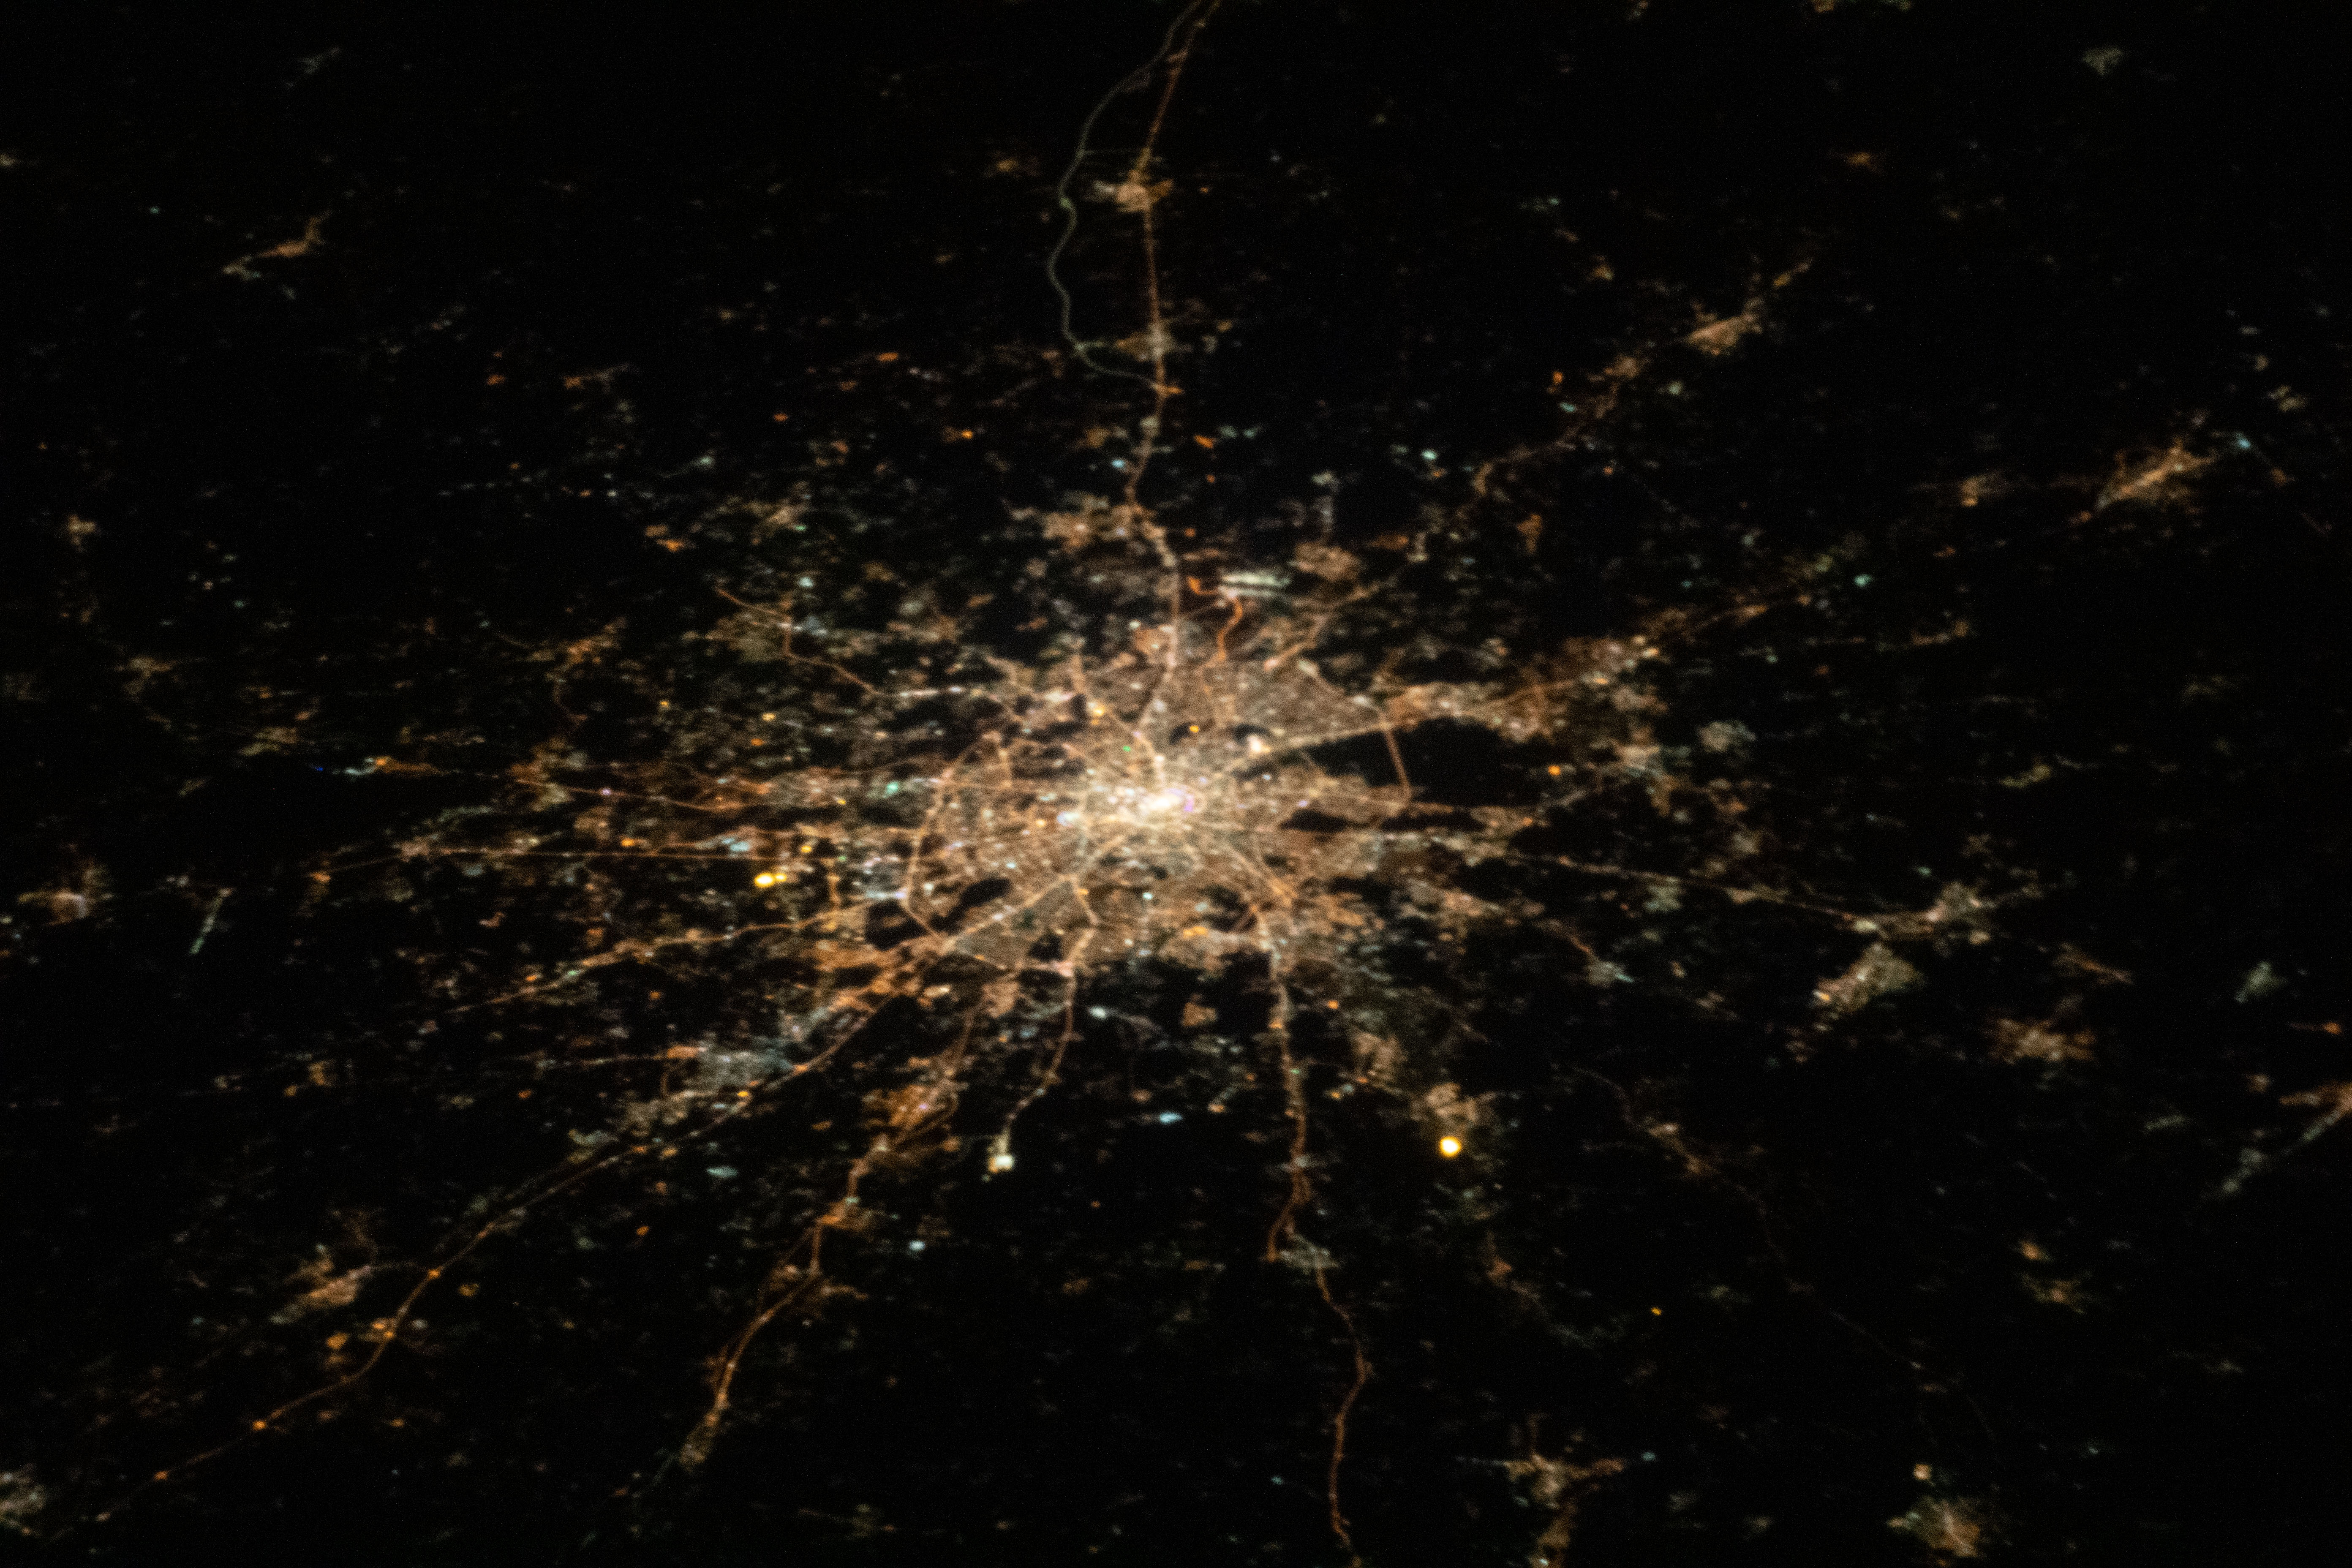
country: RUSSIAN FEDERATION
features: MOSCOW
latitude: 55.8
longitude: 37.6
